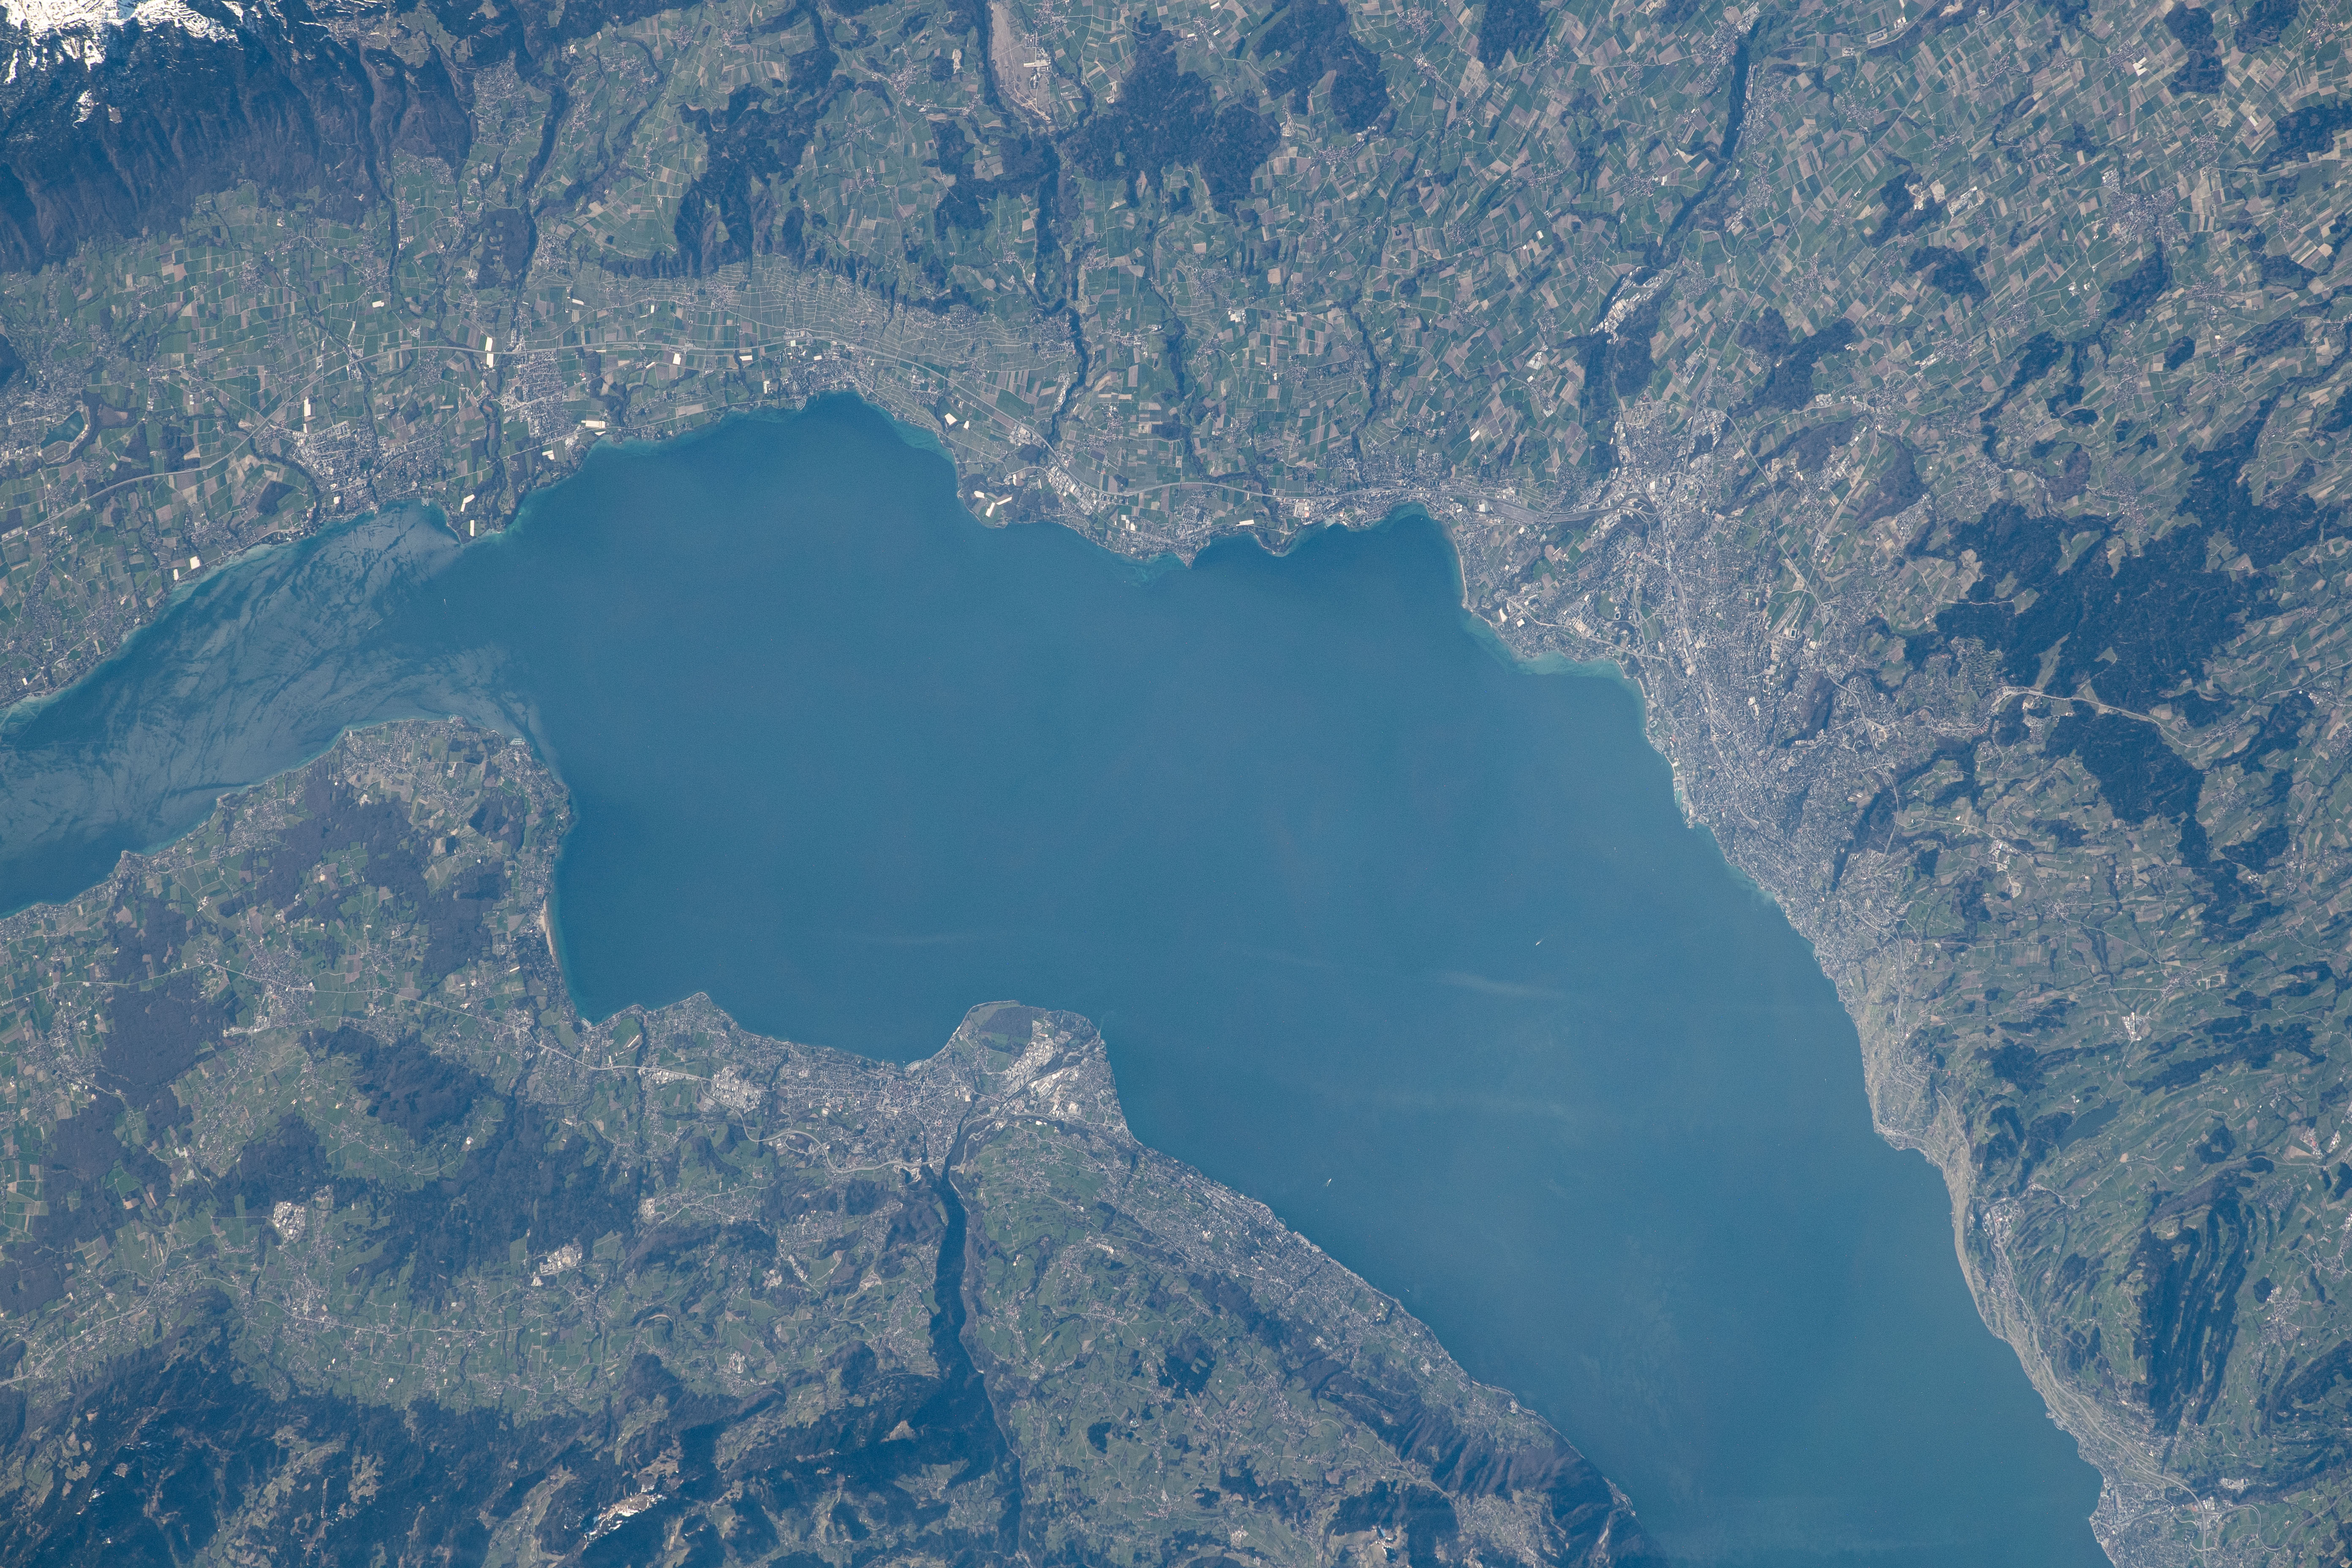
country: FRANCE
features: LEMAN LAKE
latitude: 46.4
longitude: 6.5
